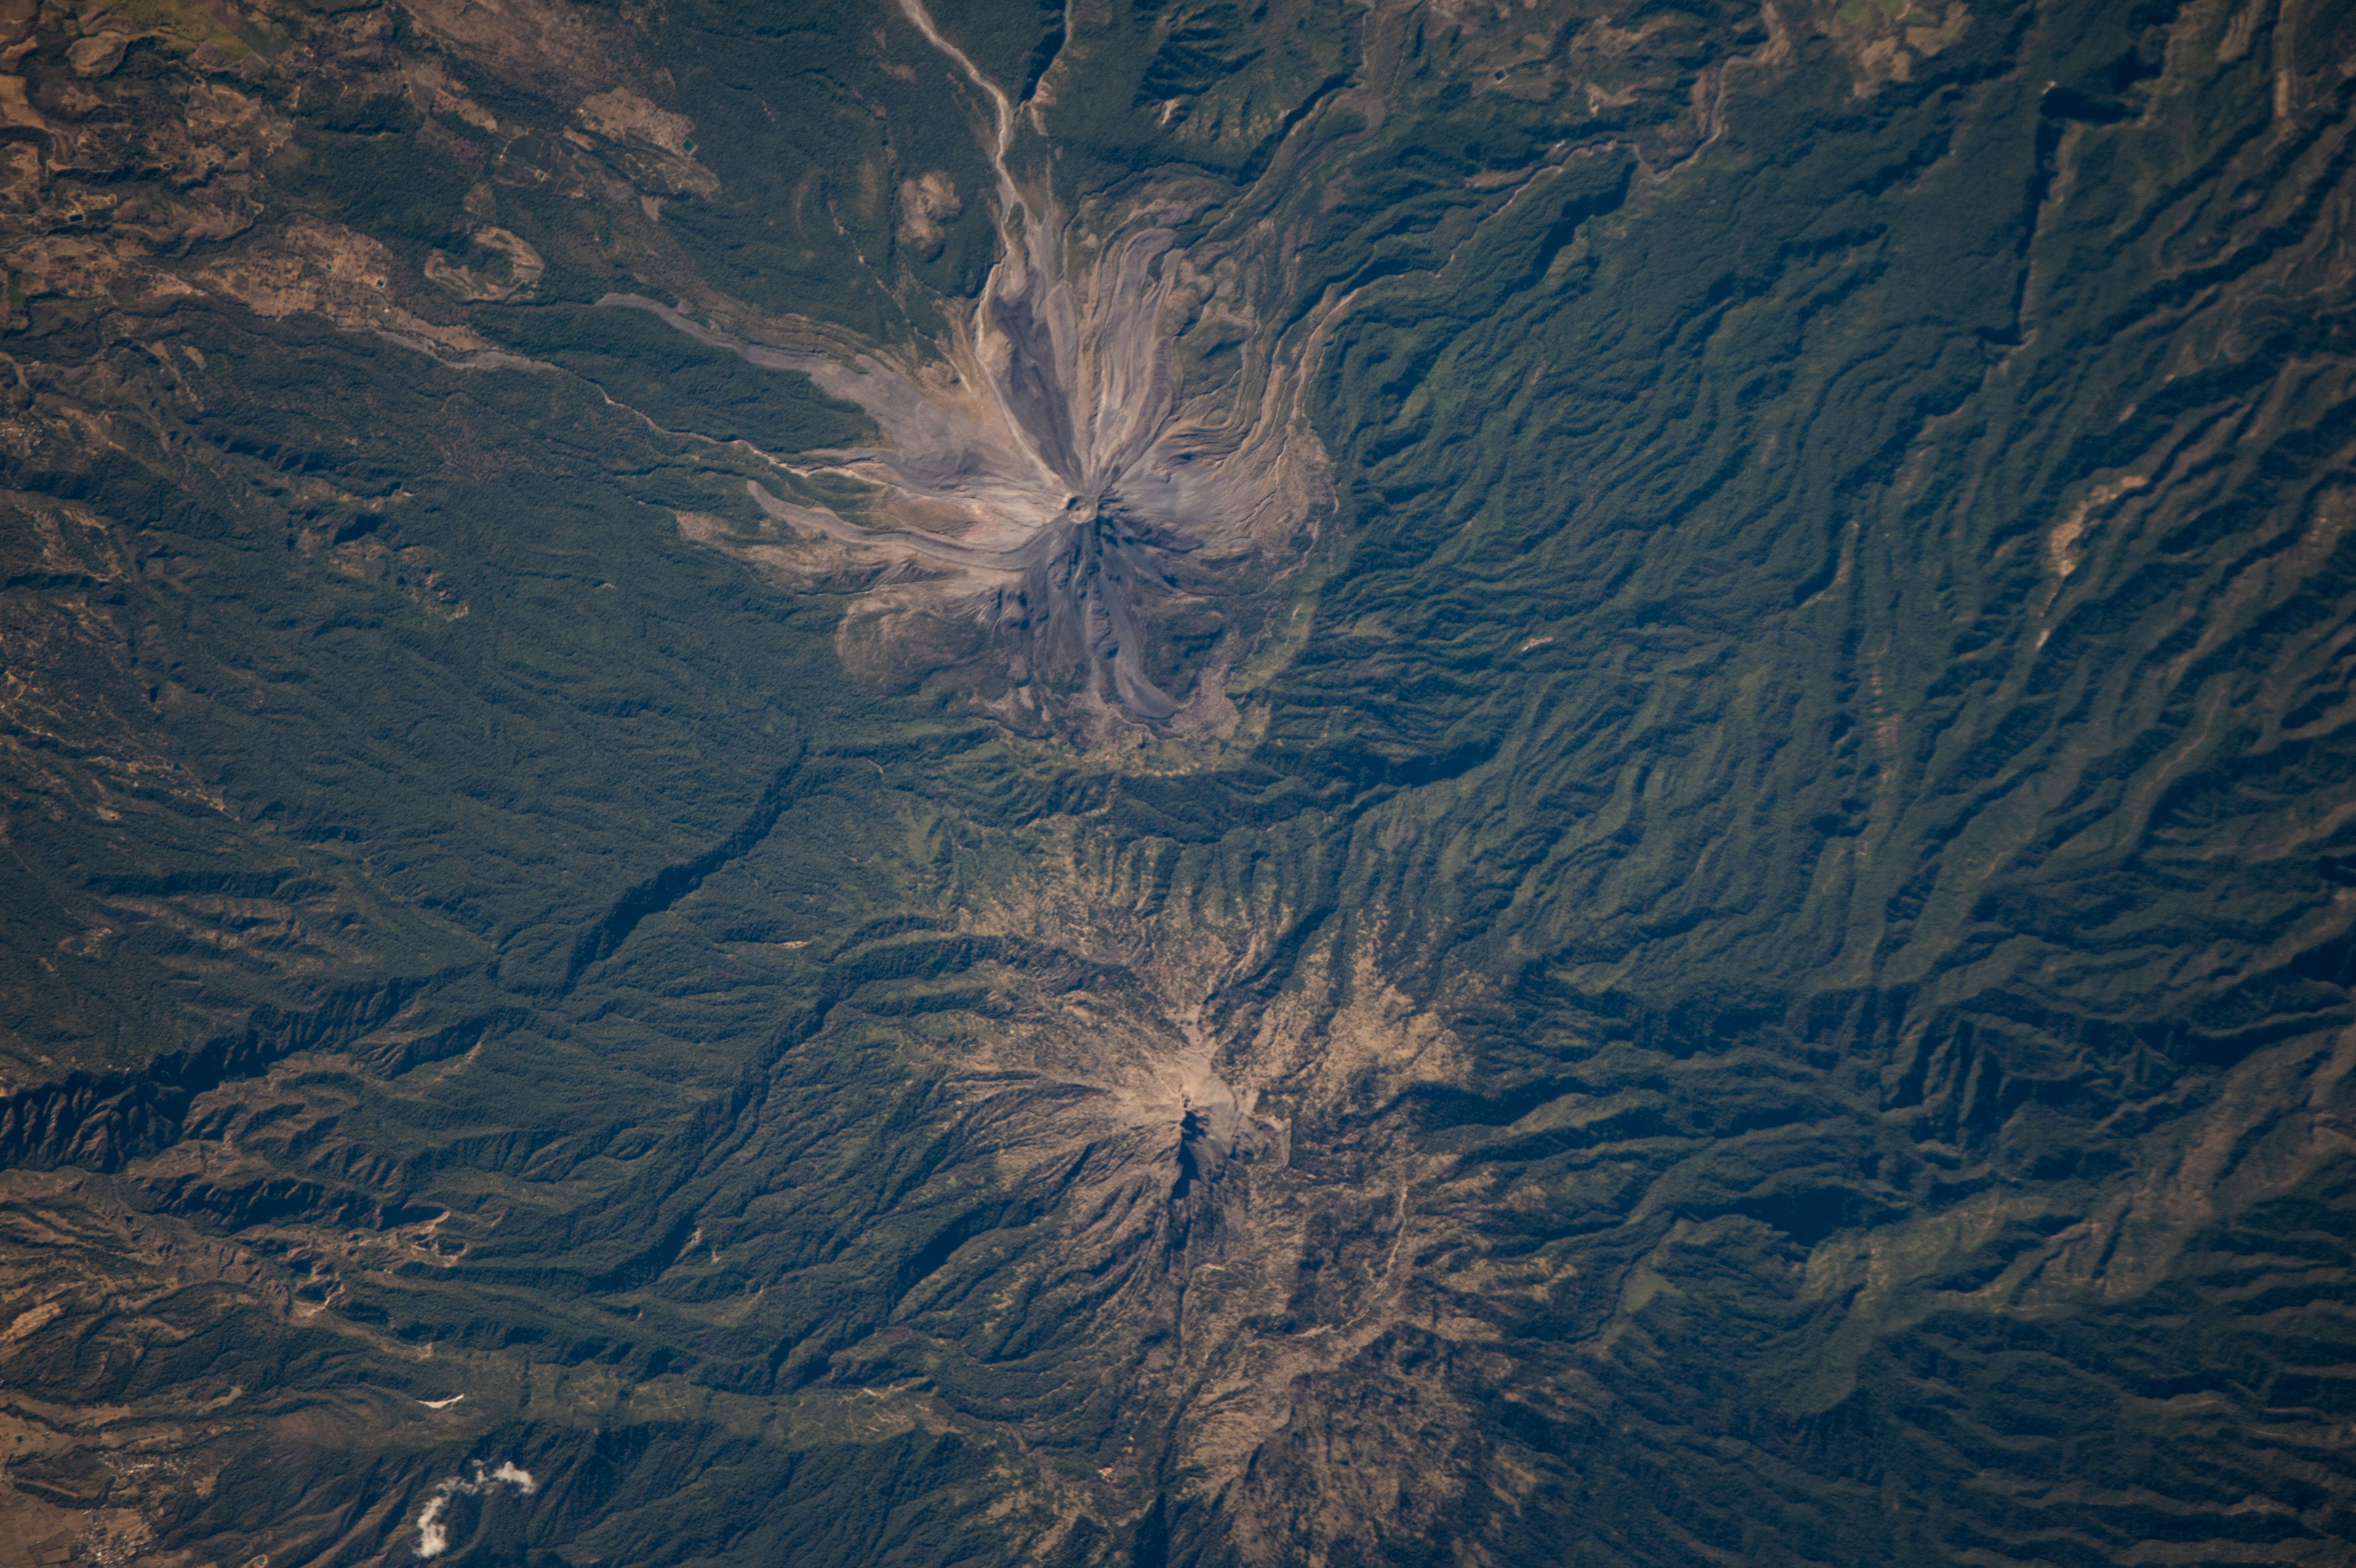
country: MEXICO
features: VOLCAN DE COLIMA, NEVADO DE COLIMA
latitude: 19.5
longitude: -103.6
